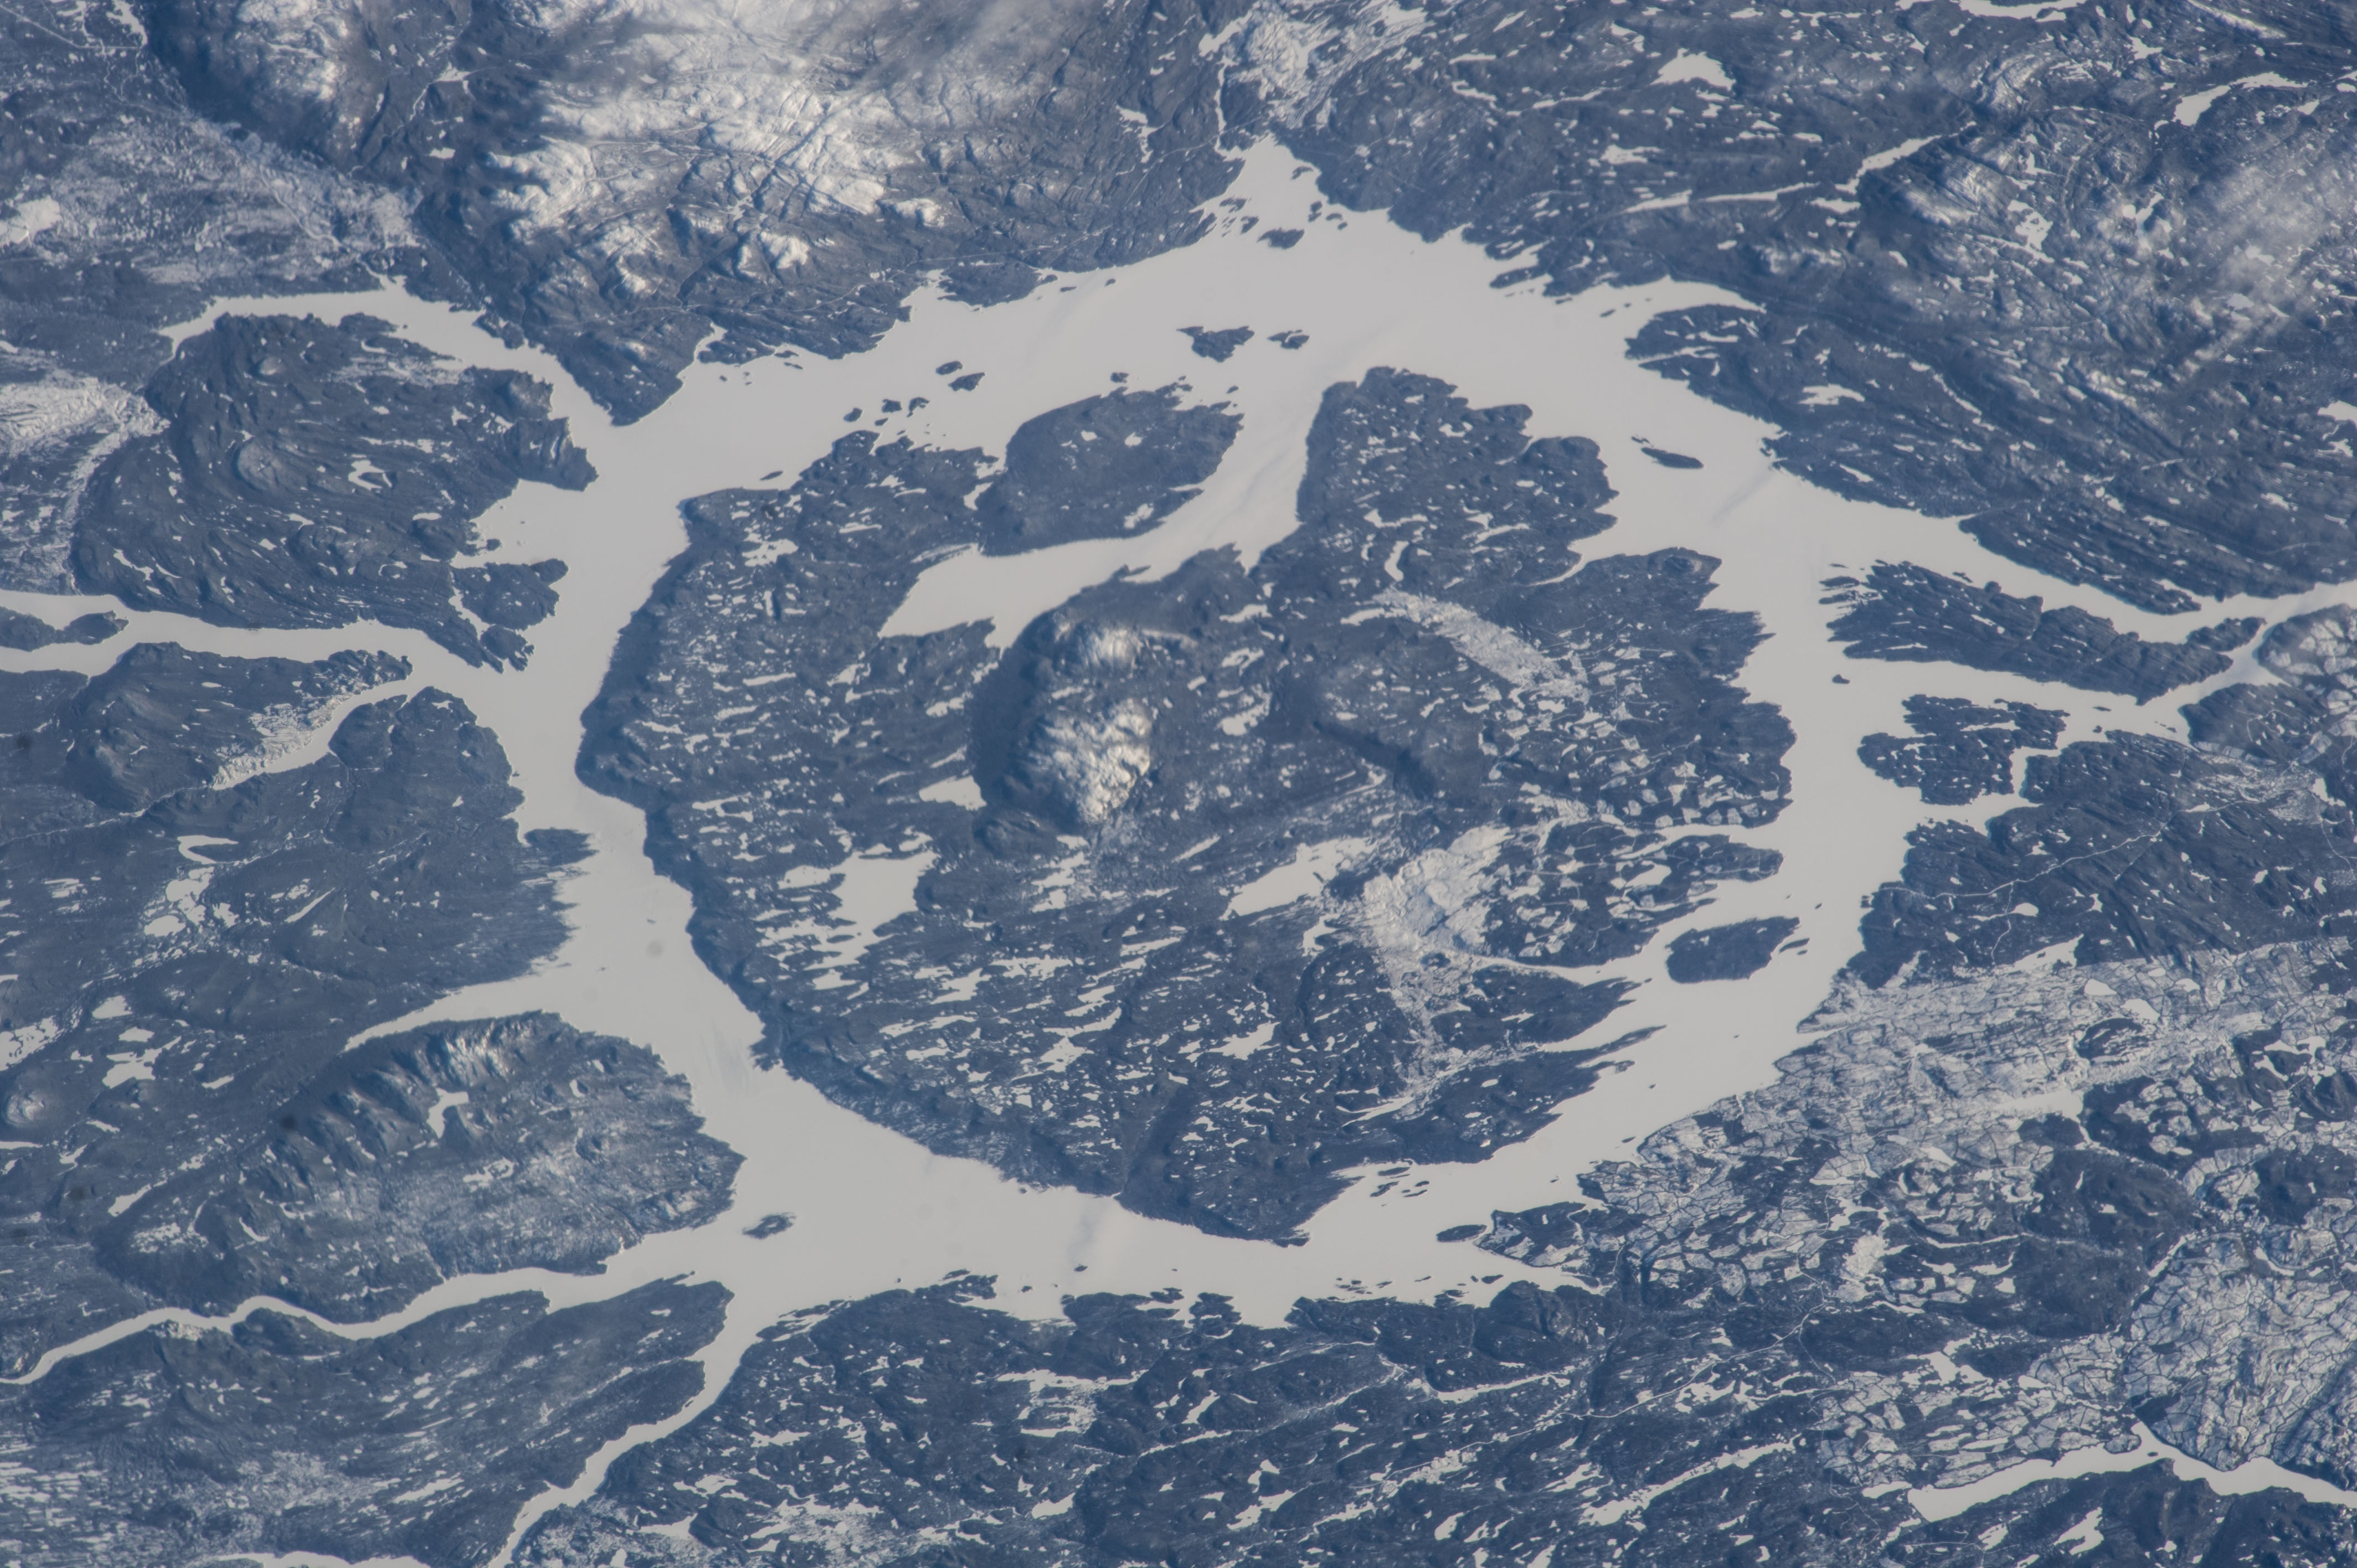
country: CANADA-Q
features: MANICOUAGAN IMPACT CRATER, ICE, SNOW
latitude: 51.4
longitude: -68.8
